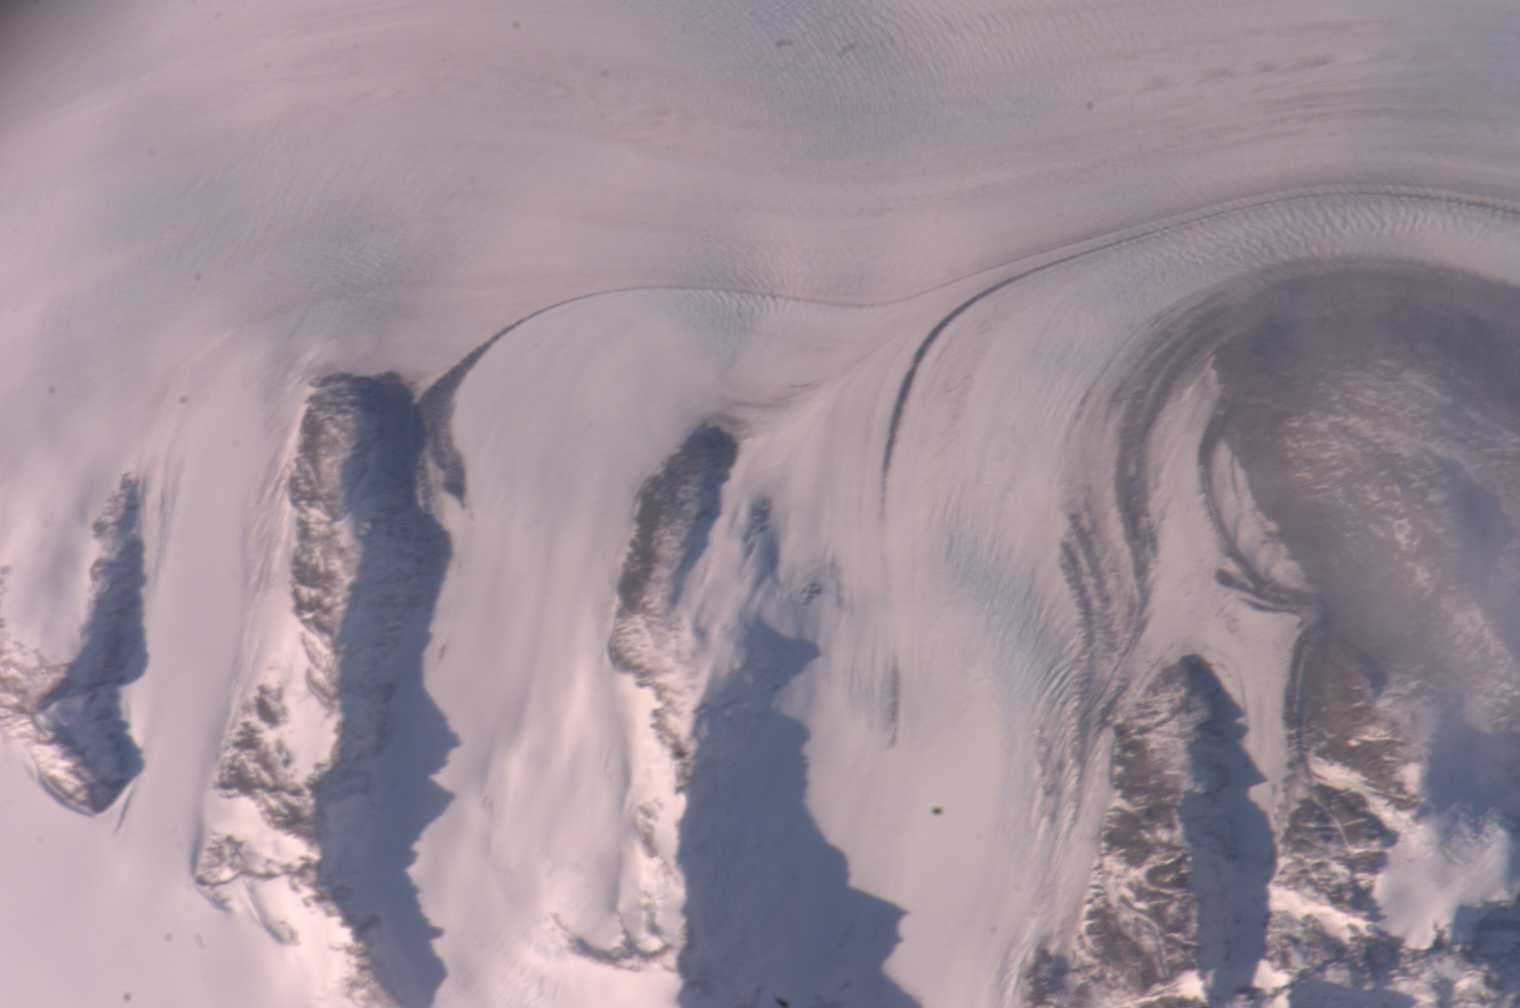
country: ARGENTINA
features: UPSALA ICE SHED, MORAINES
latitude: -49.7
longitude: -73.4
